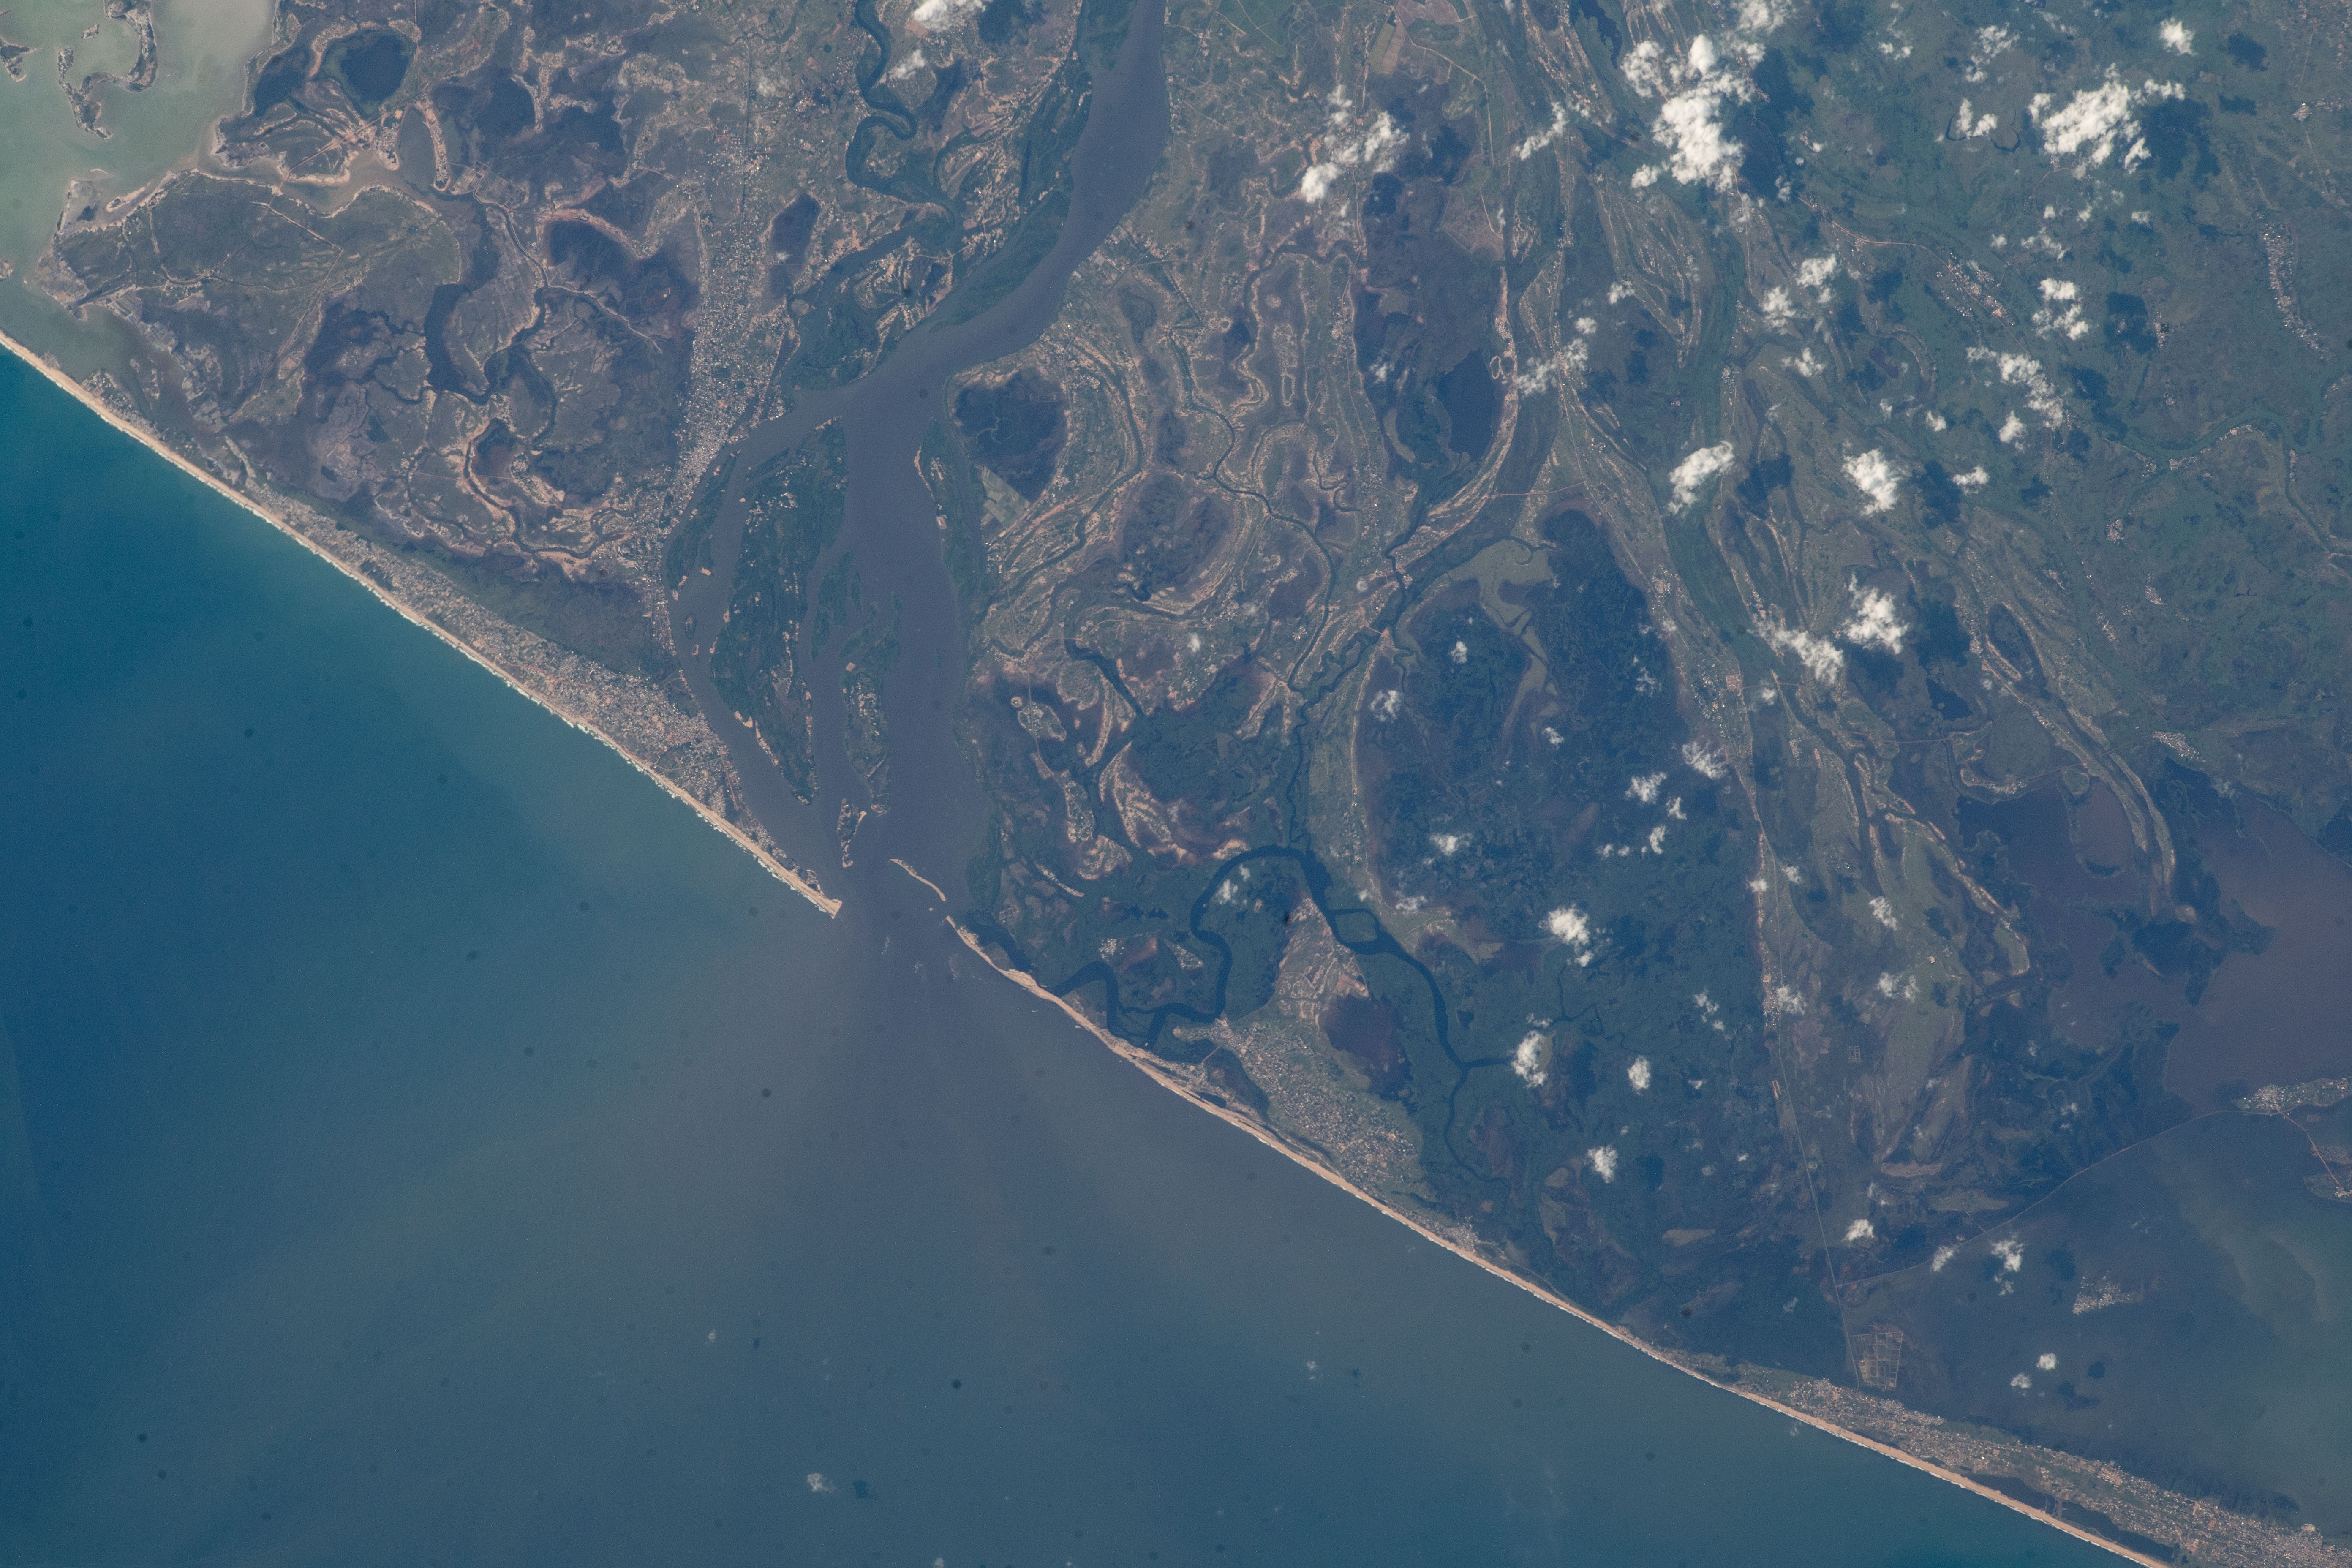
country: GHANA
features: FLOODING, ADA, VOLTA RIVER, LAKE SONGAW LAGOON, ANLOGA, KETA LAGOON
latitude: 5.8
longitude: 0.7
